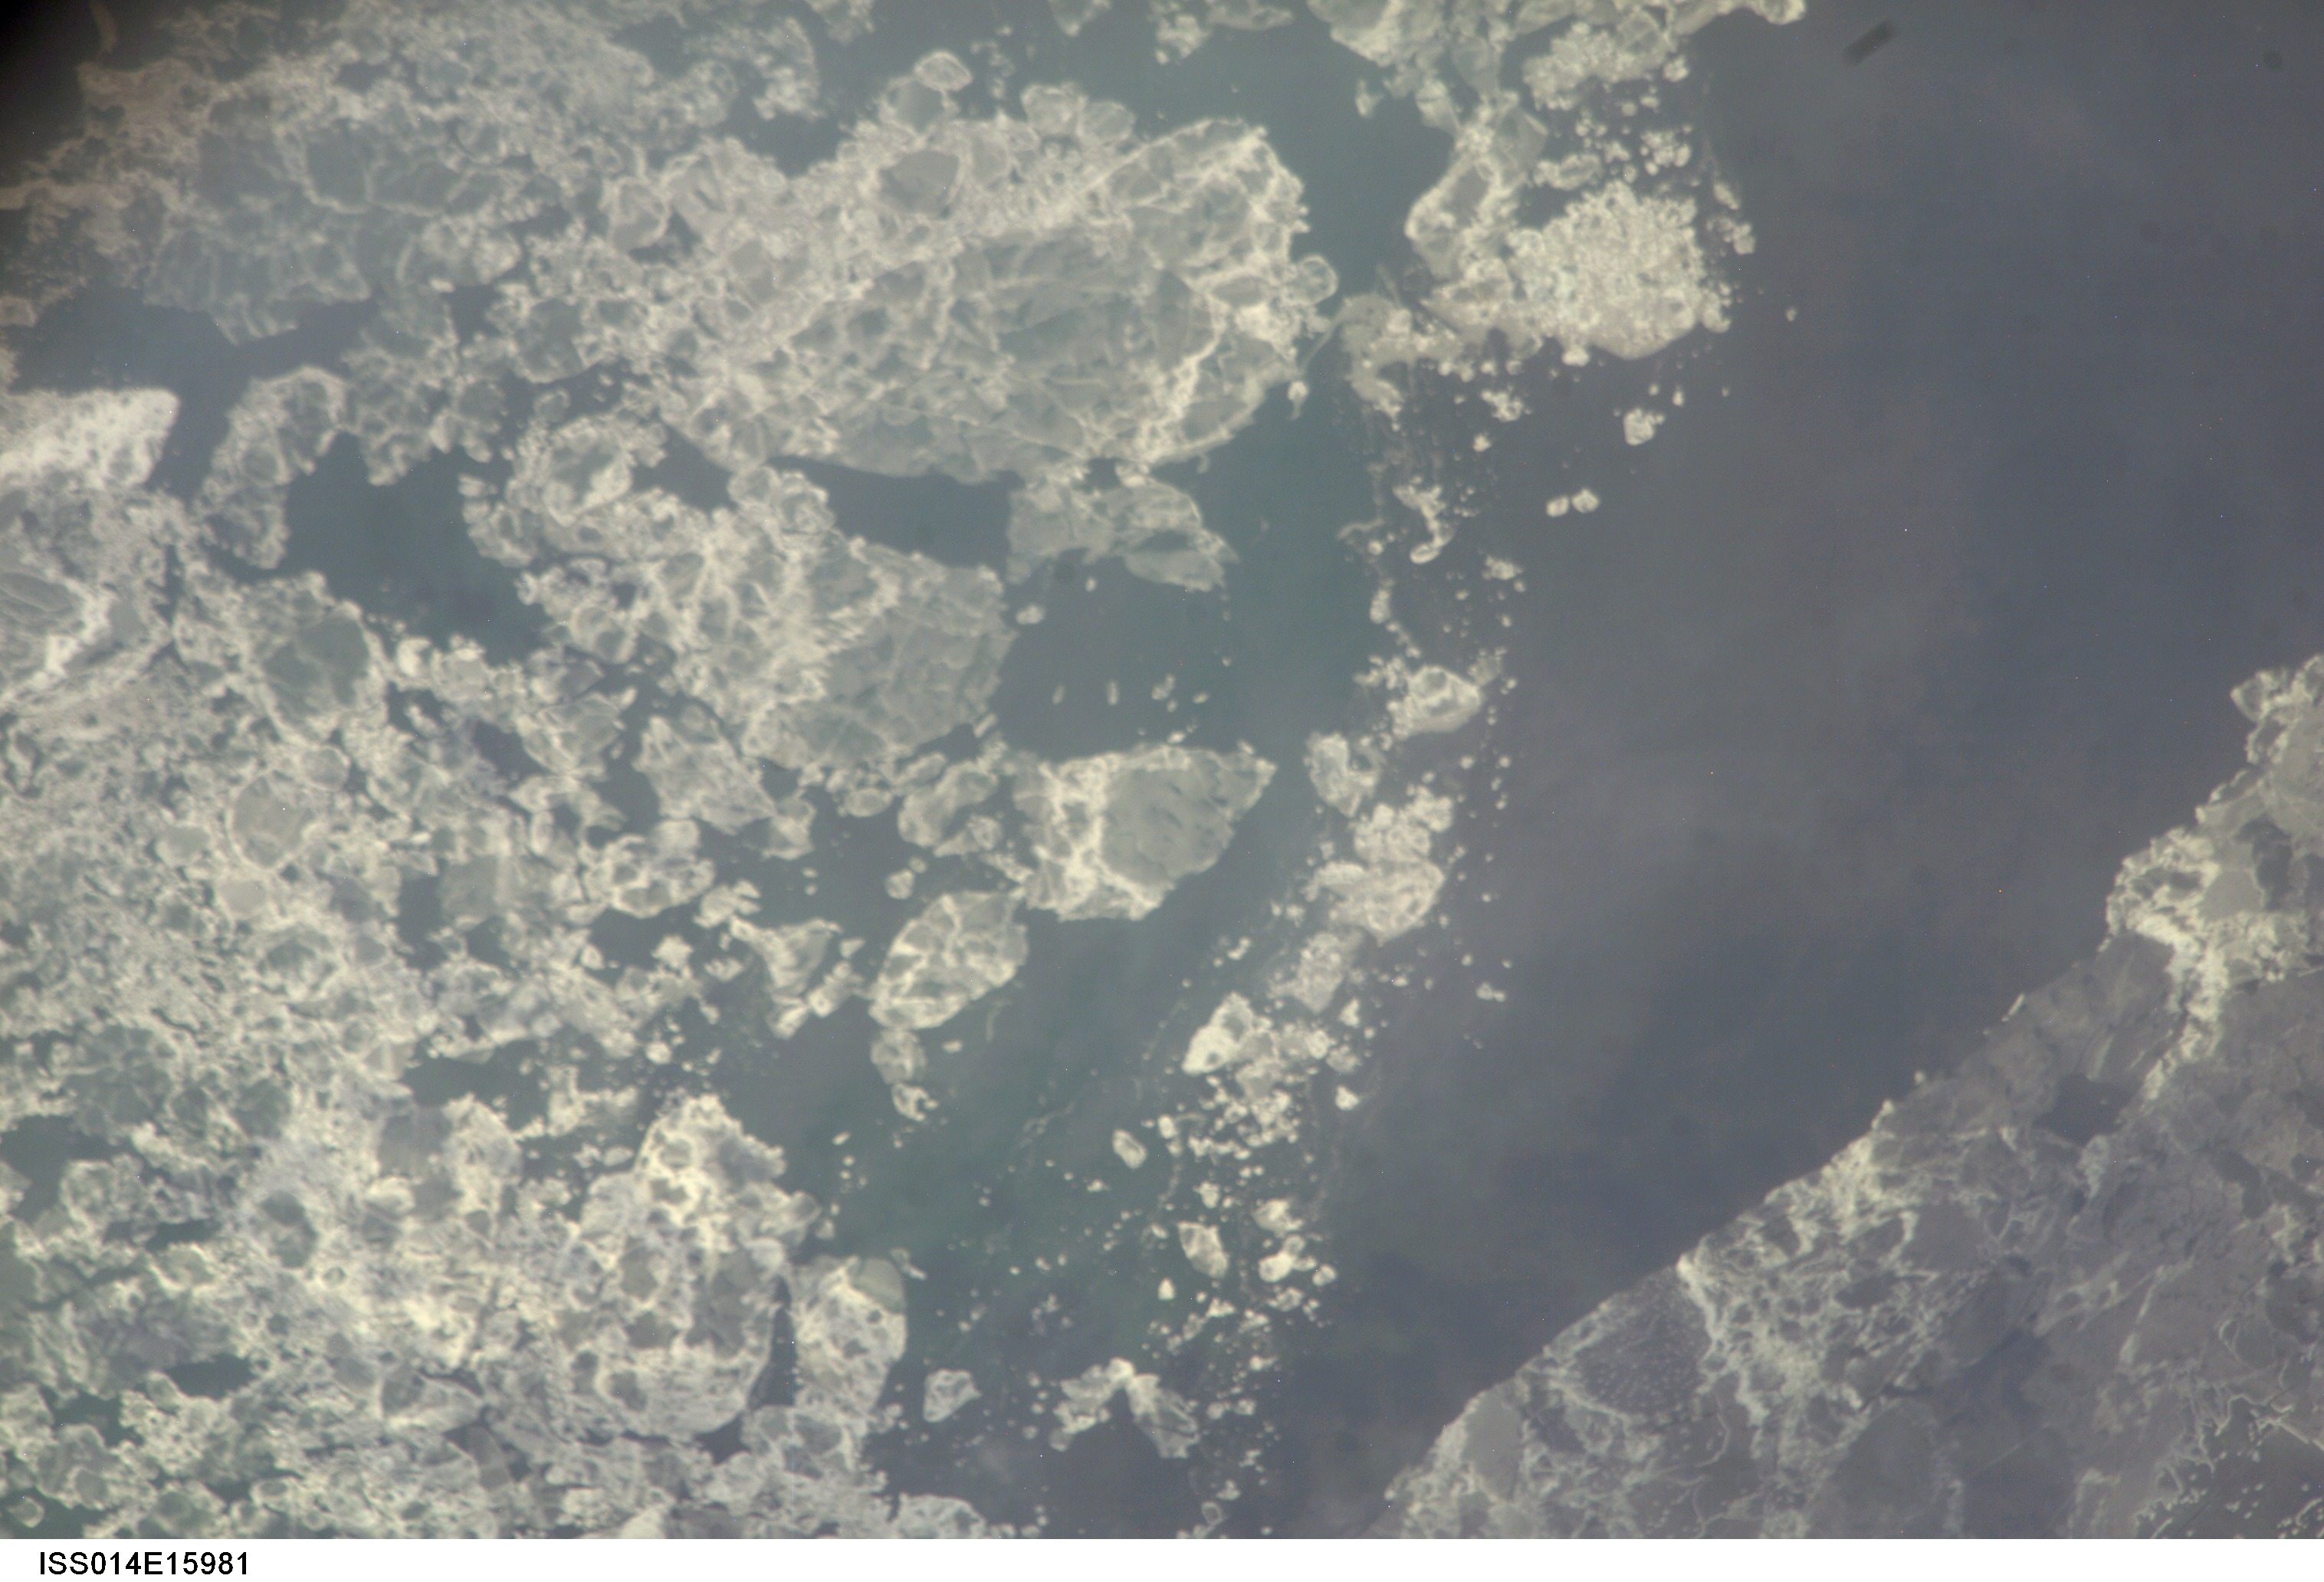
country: CASPIAN SEA
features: SEA SURFACE, ICE FRAGMENTS
